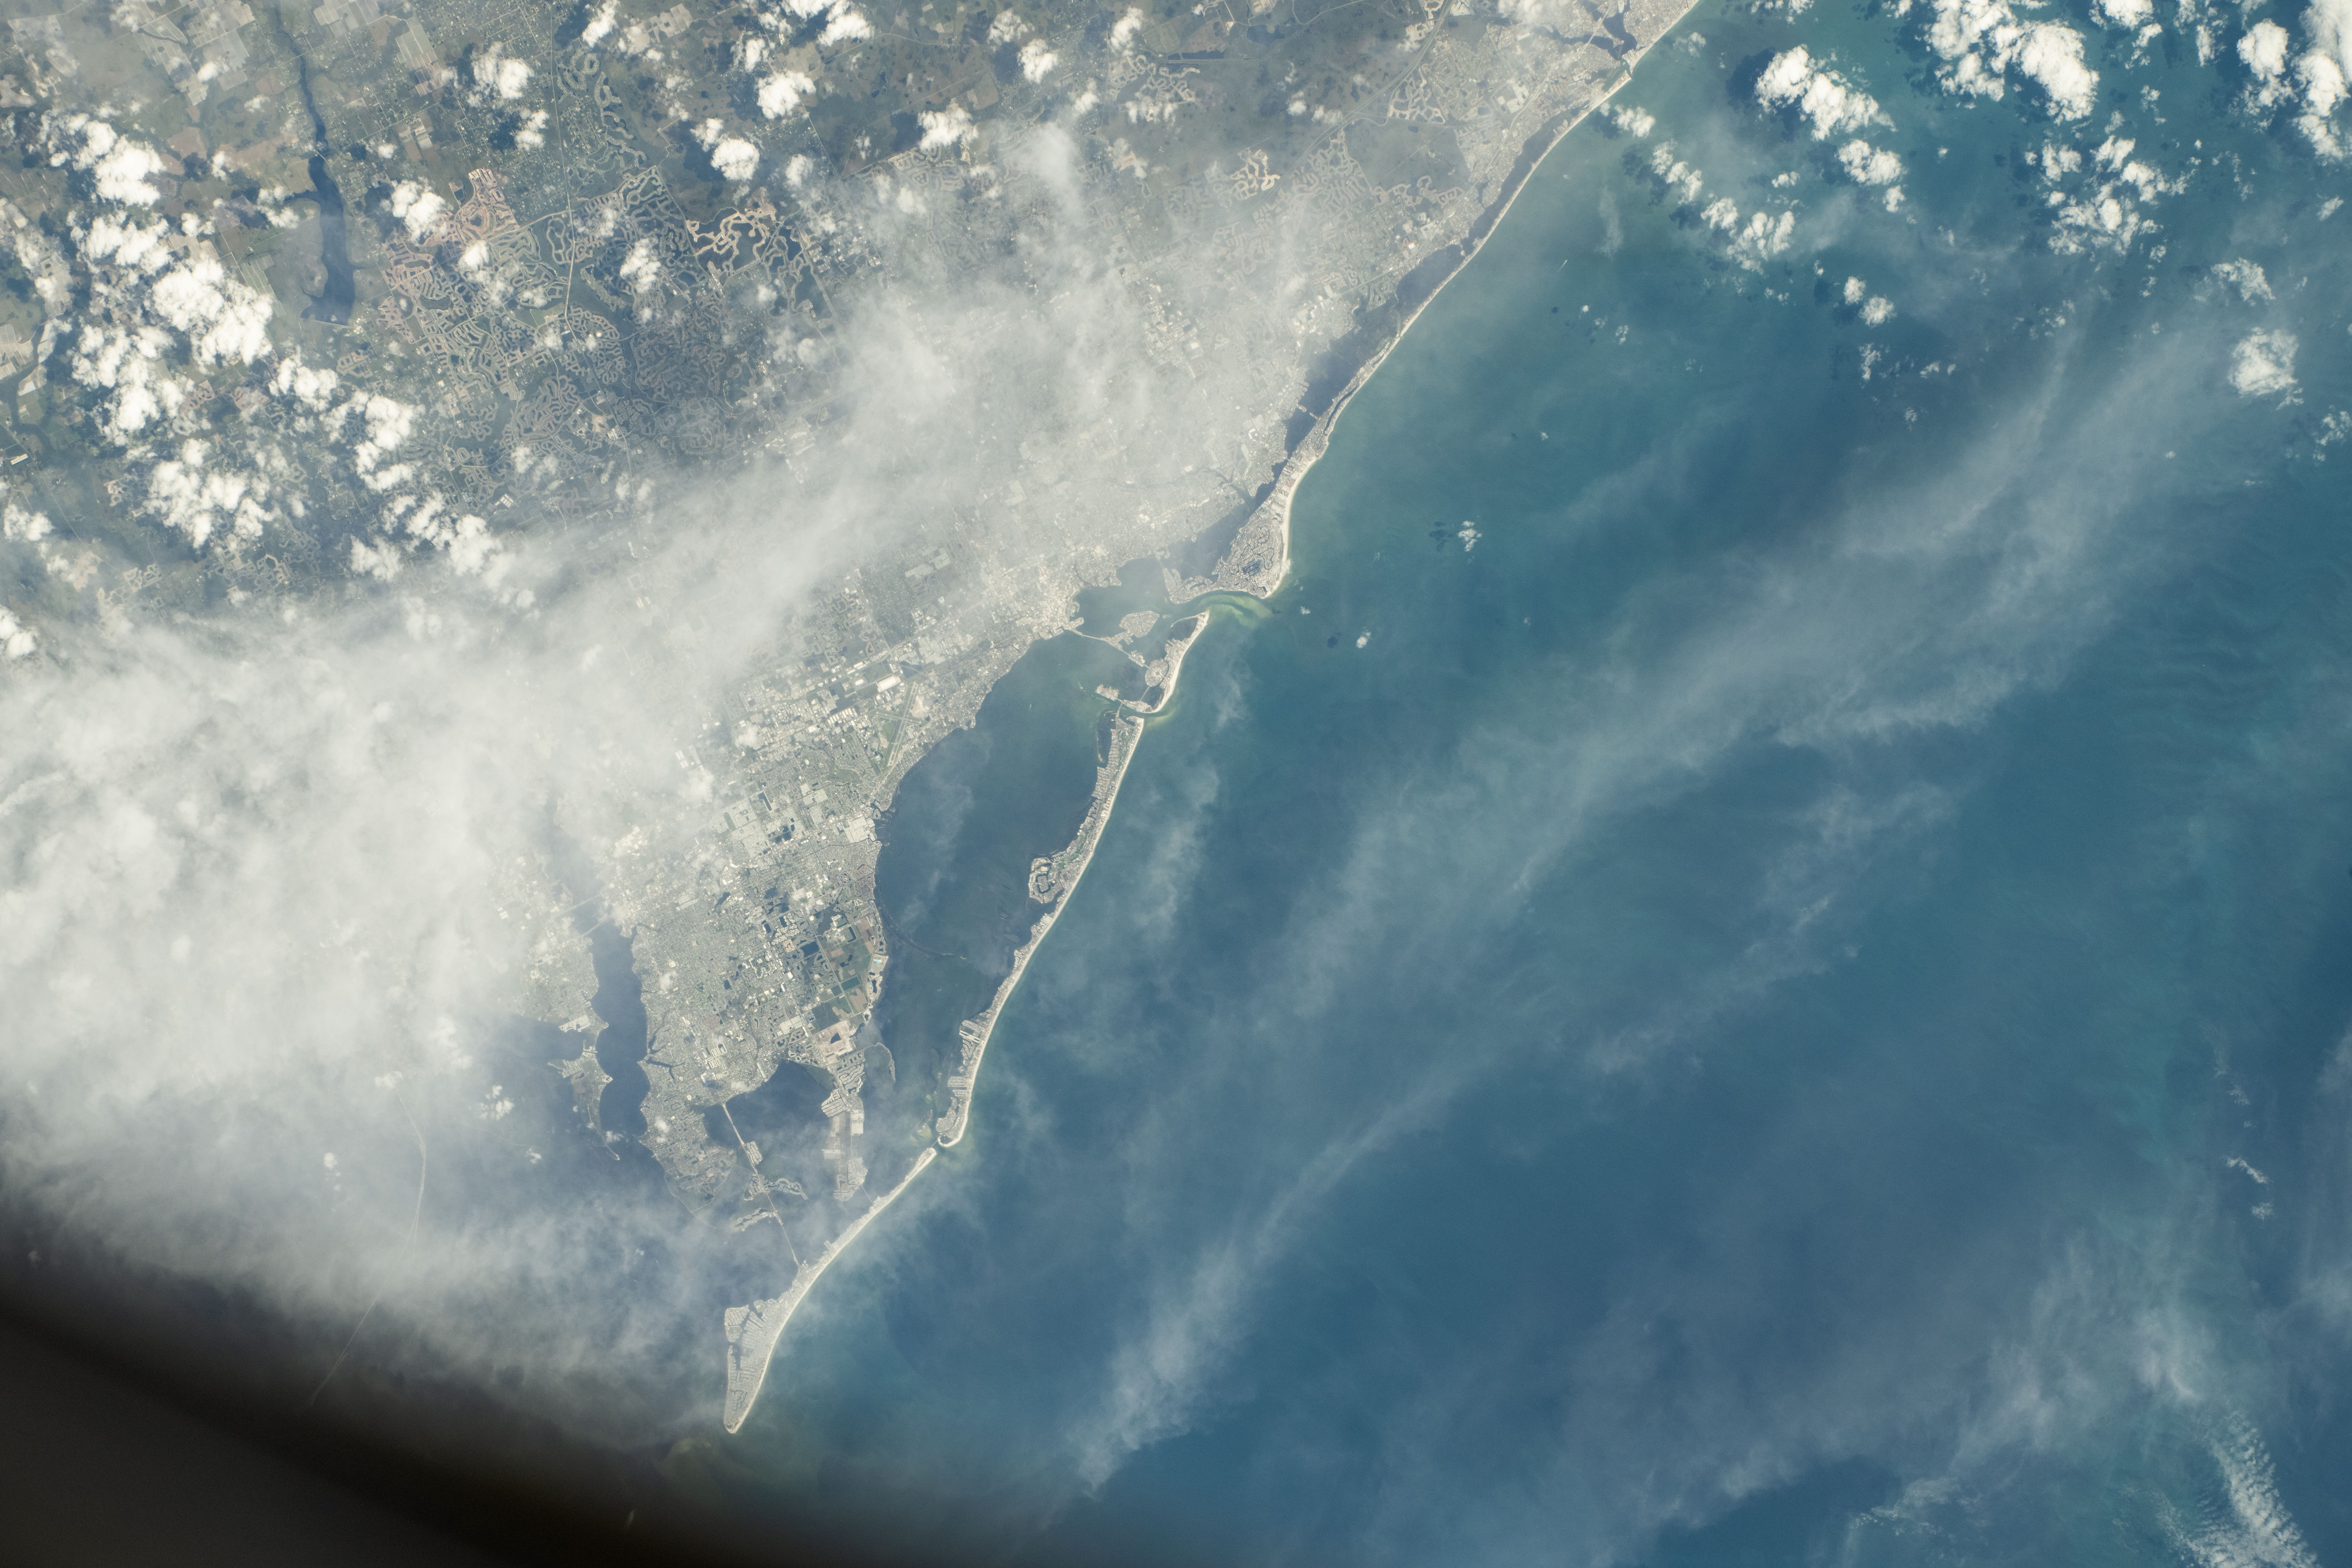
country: USA-FLORIDA
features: LONGBOAT KEY, SIESTA KEY, SARASOTA BAY, SARASOTA, BRADENTON, MANATEE RIVER
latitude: 27.3
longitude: -82.6
